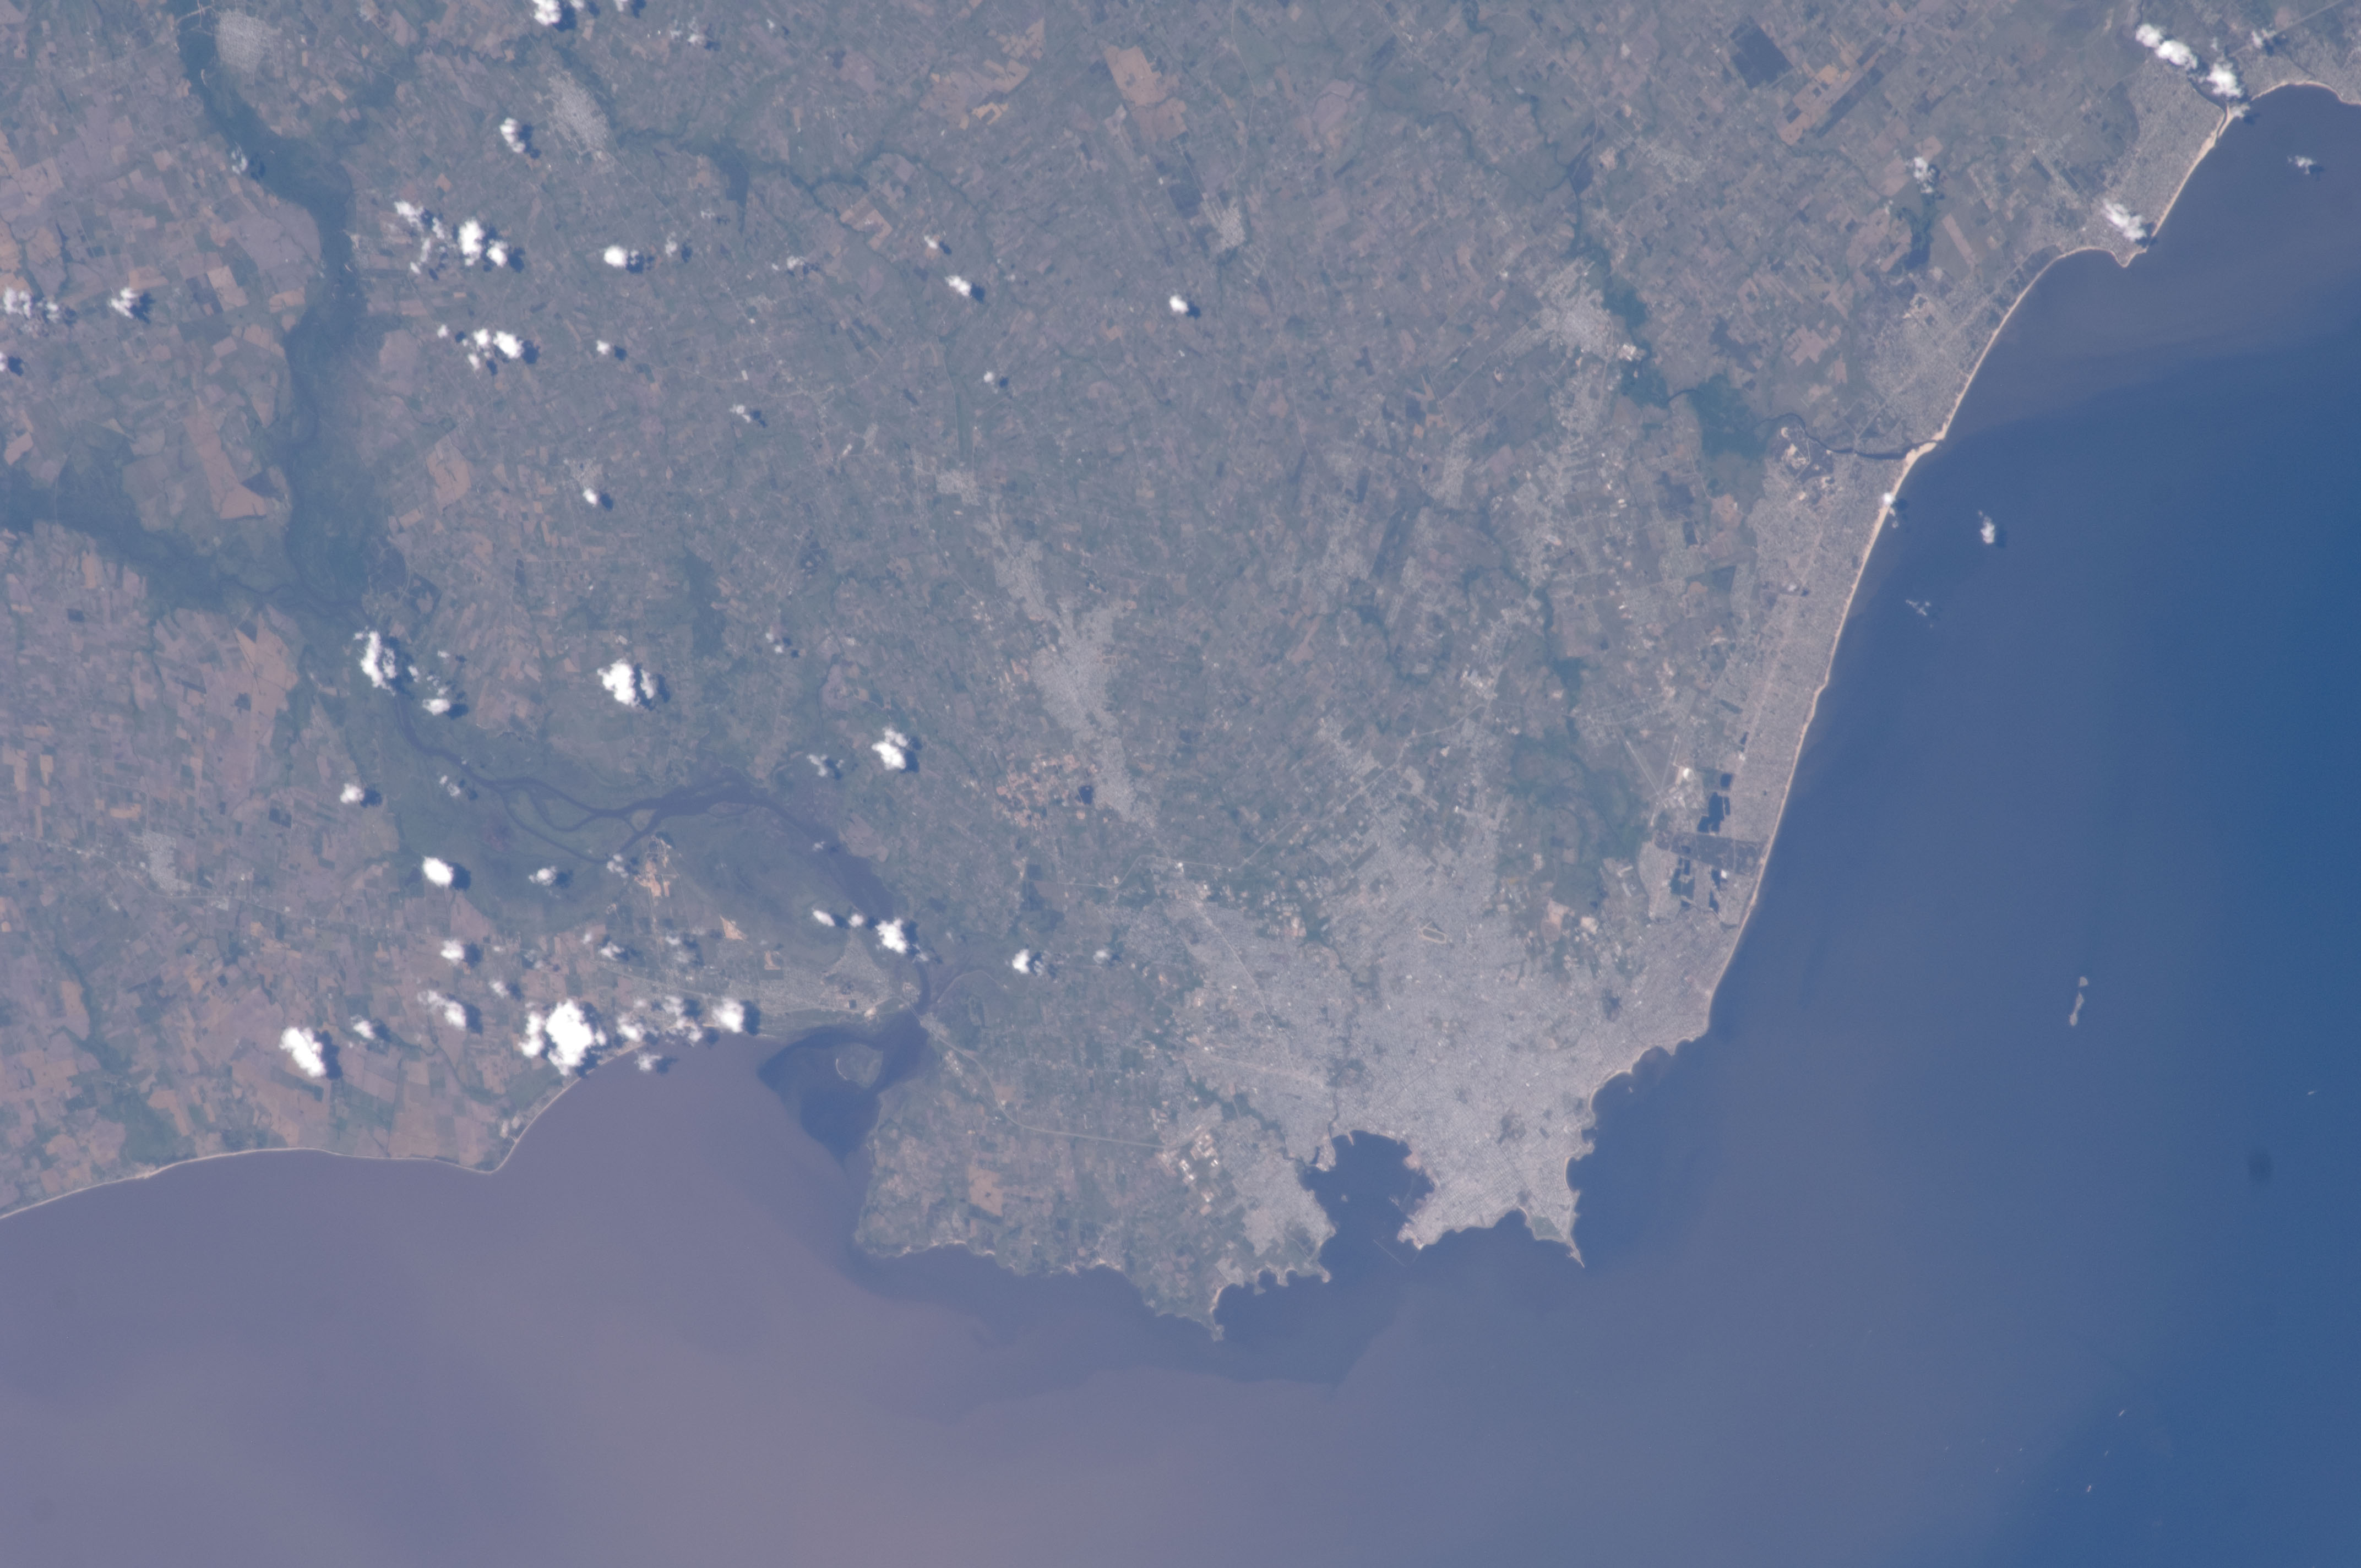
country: URUGUAY
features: MONTEVIDEO, RIO DE LA PLATA EST., SED., SANTA LUCIA R., AGR., TOWNS
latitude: -34.8
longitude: -56.2
